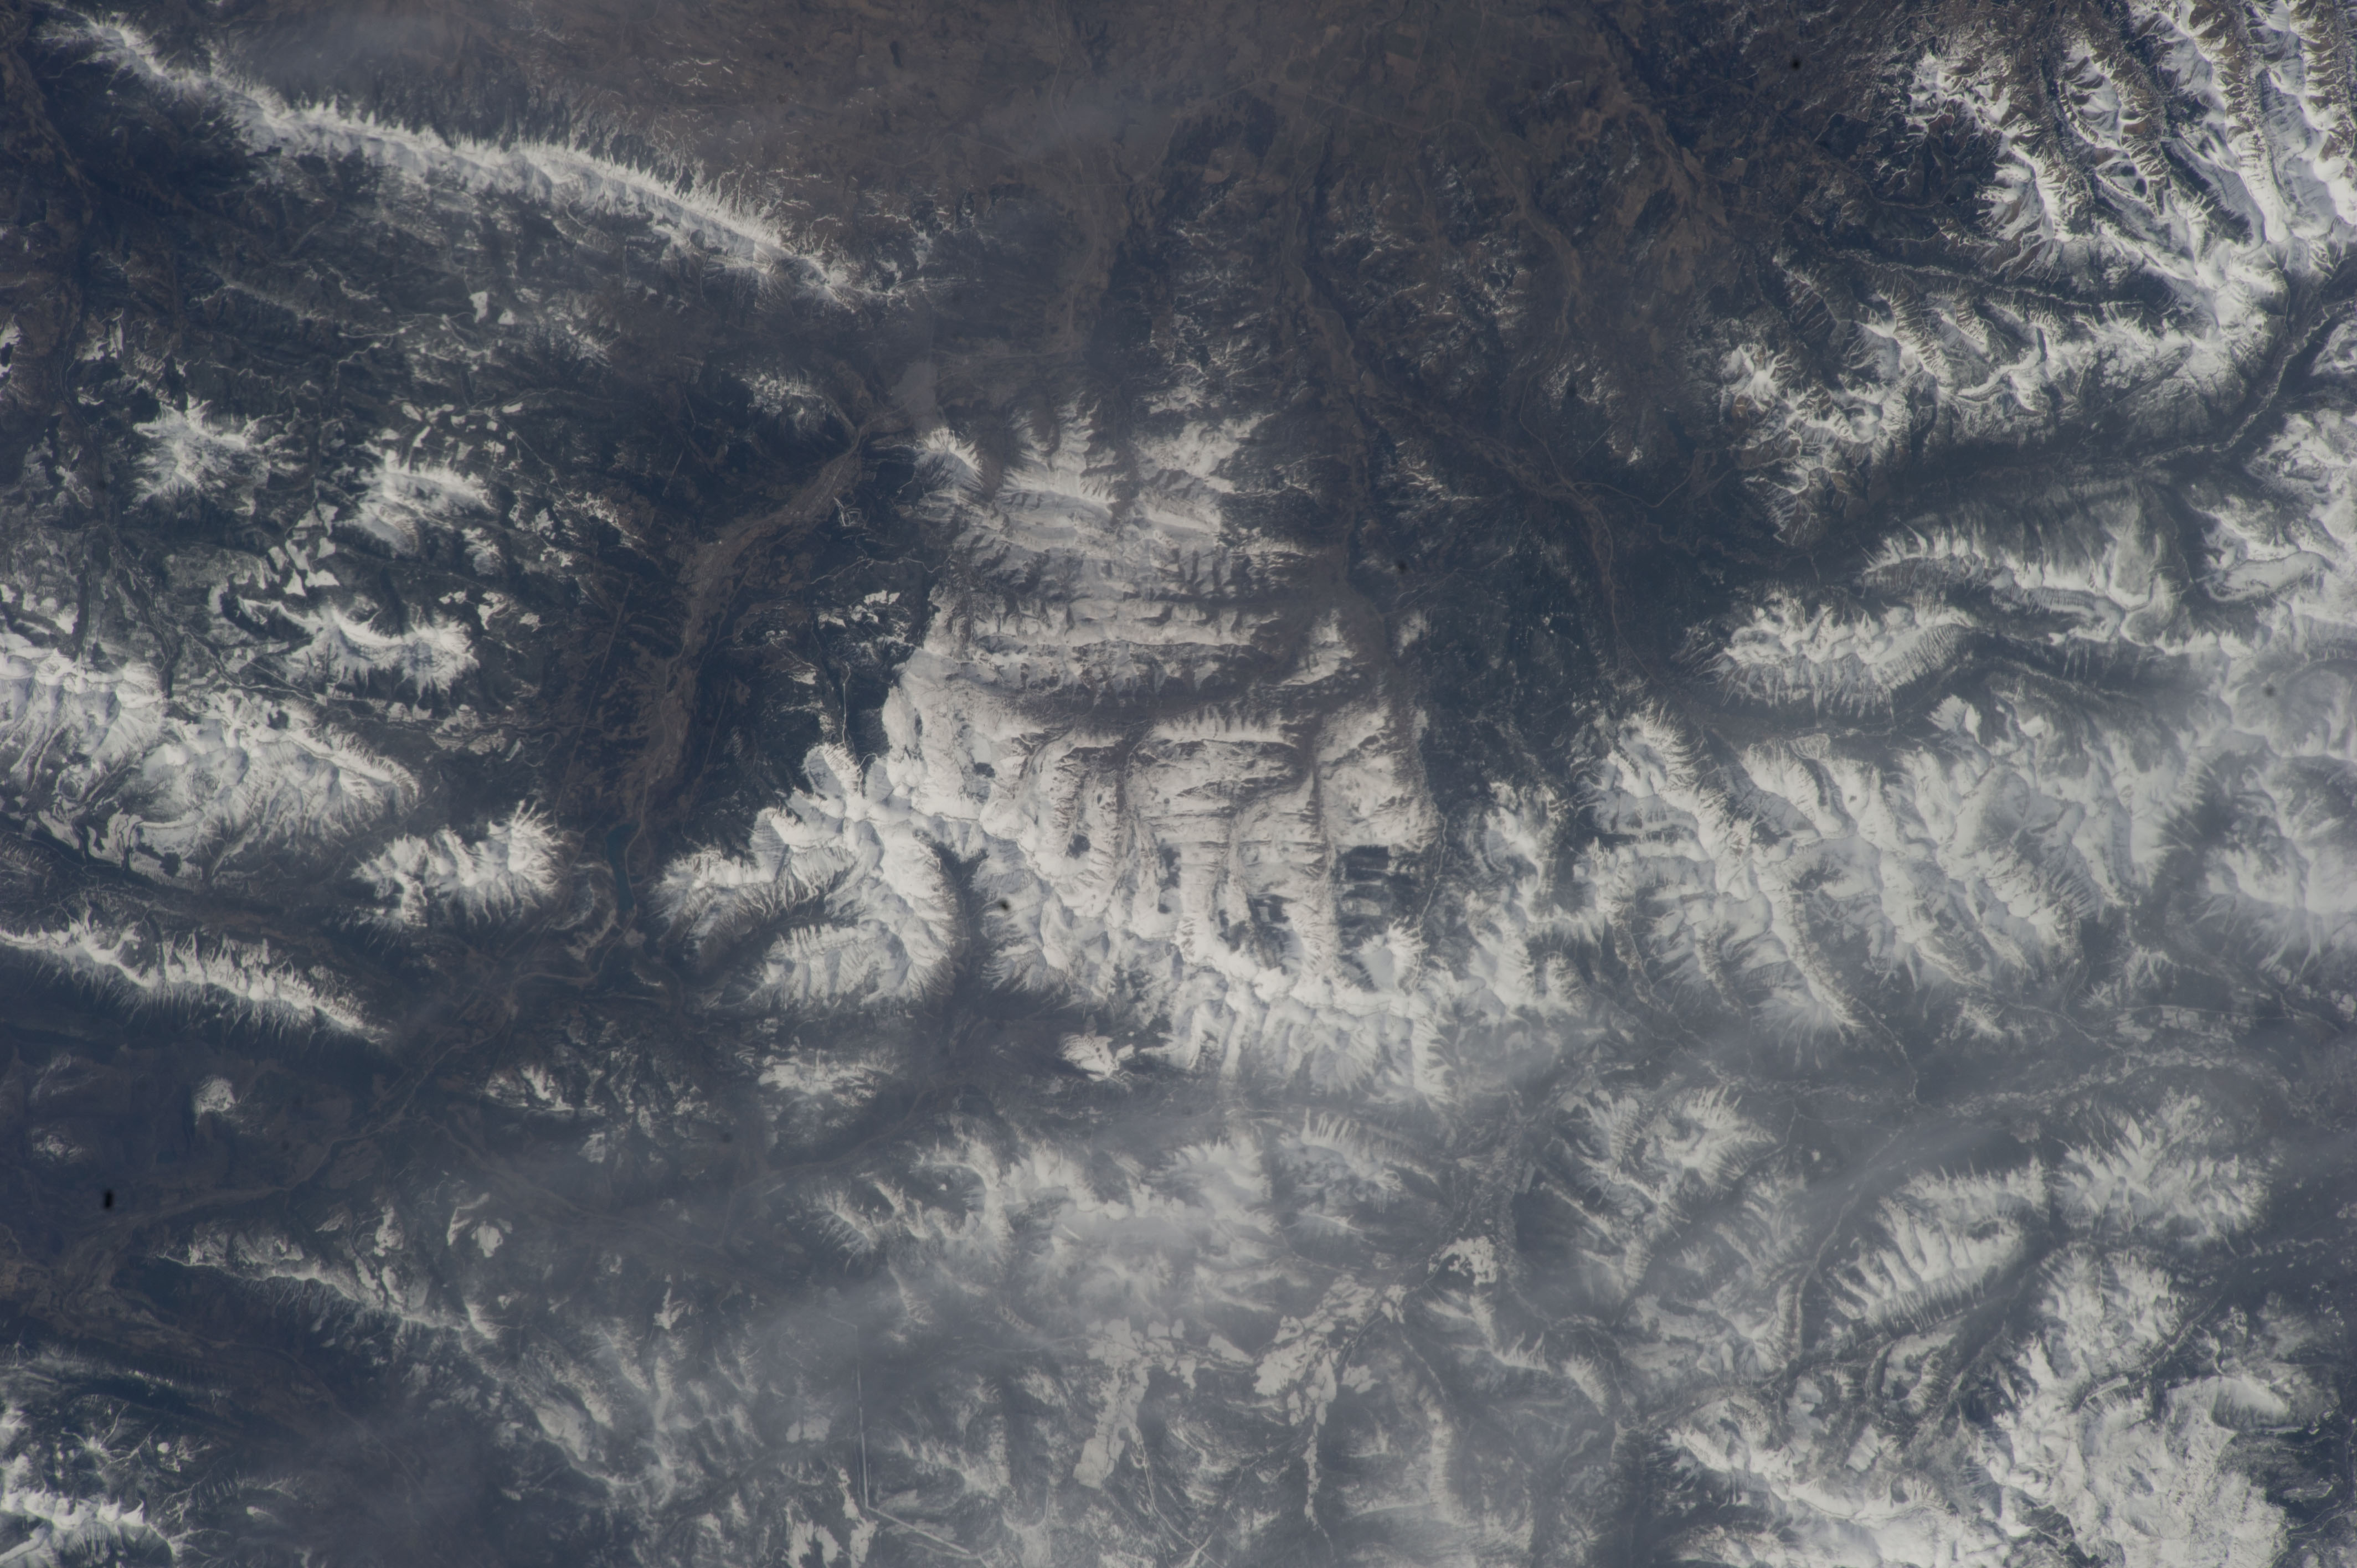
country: CANADA-A
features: ROCKY MTS., SNOW, RAVINES, ELK R. DRAIN., FOR., AGR., TOWNS
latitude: 49.5
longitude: -114.5
